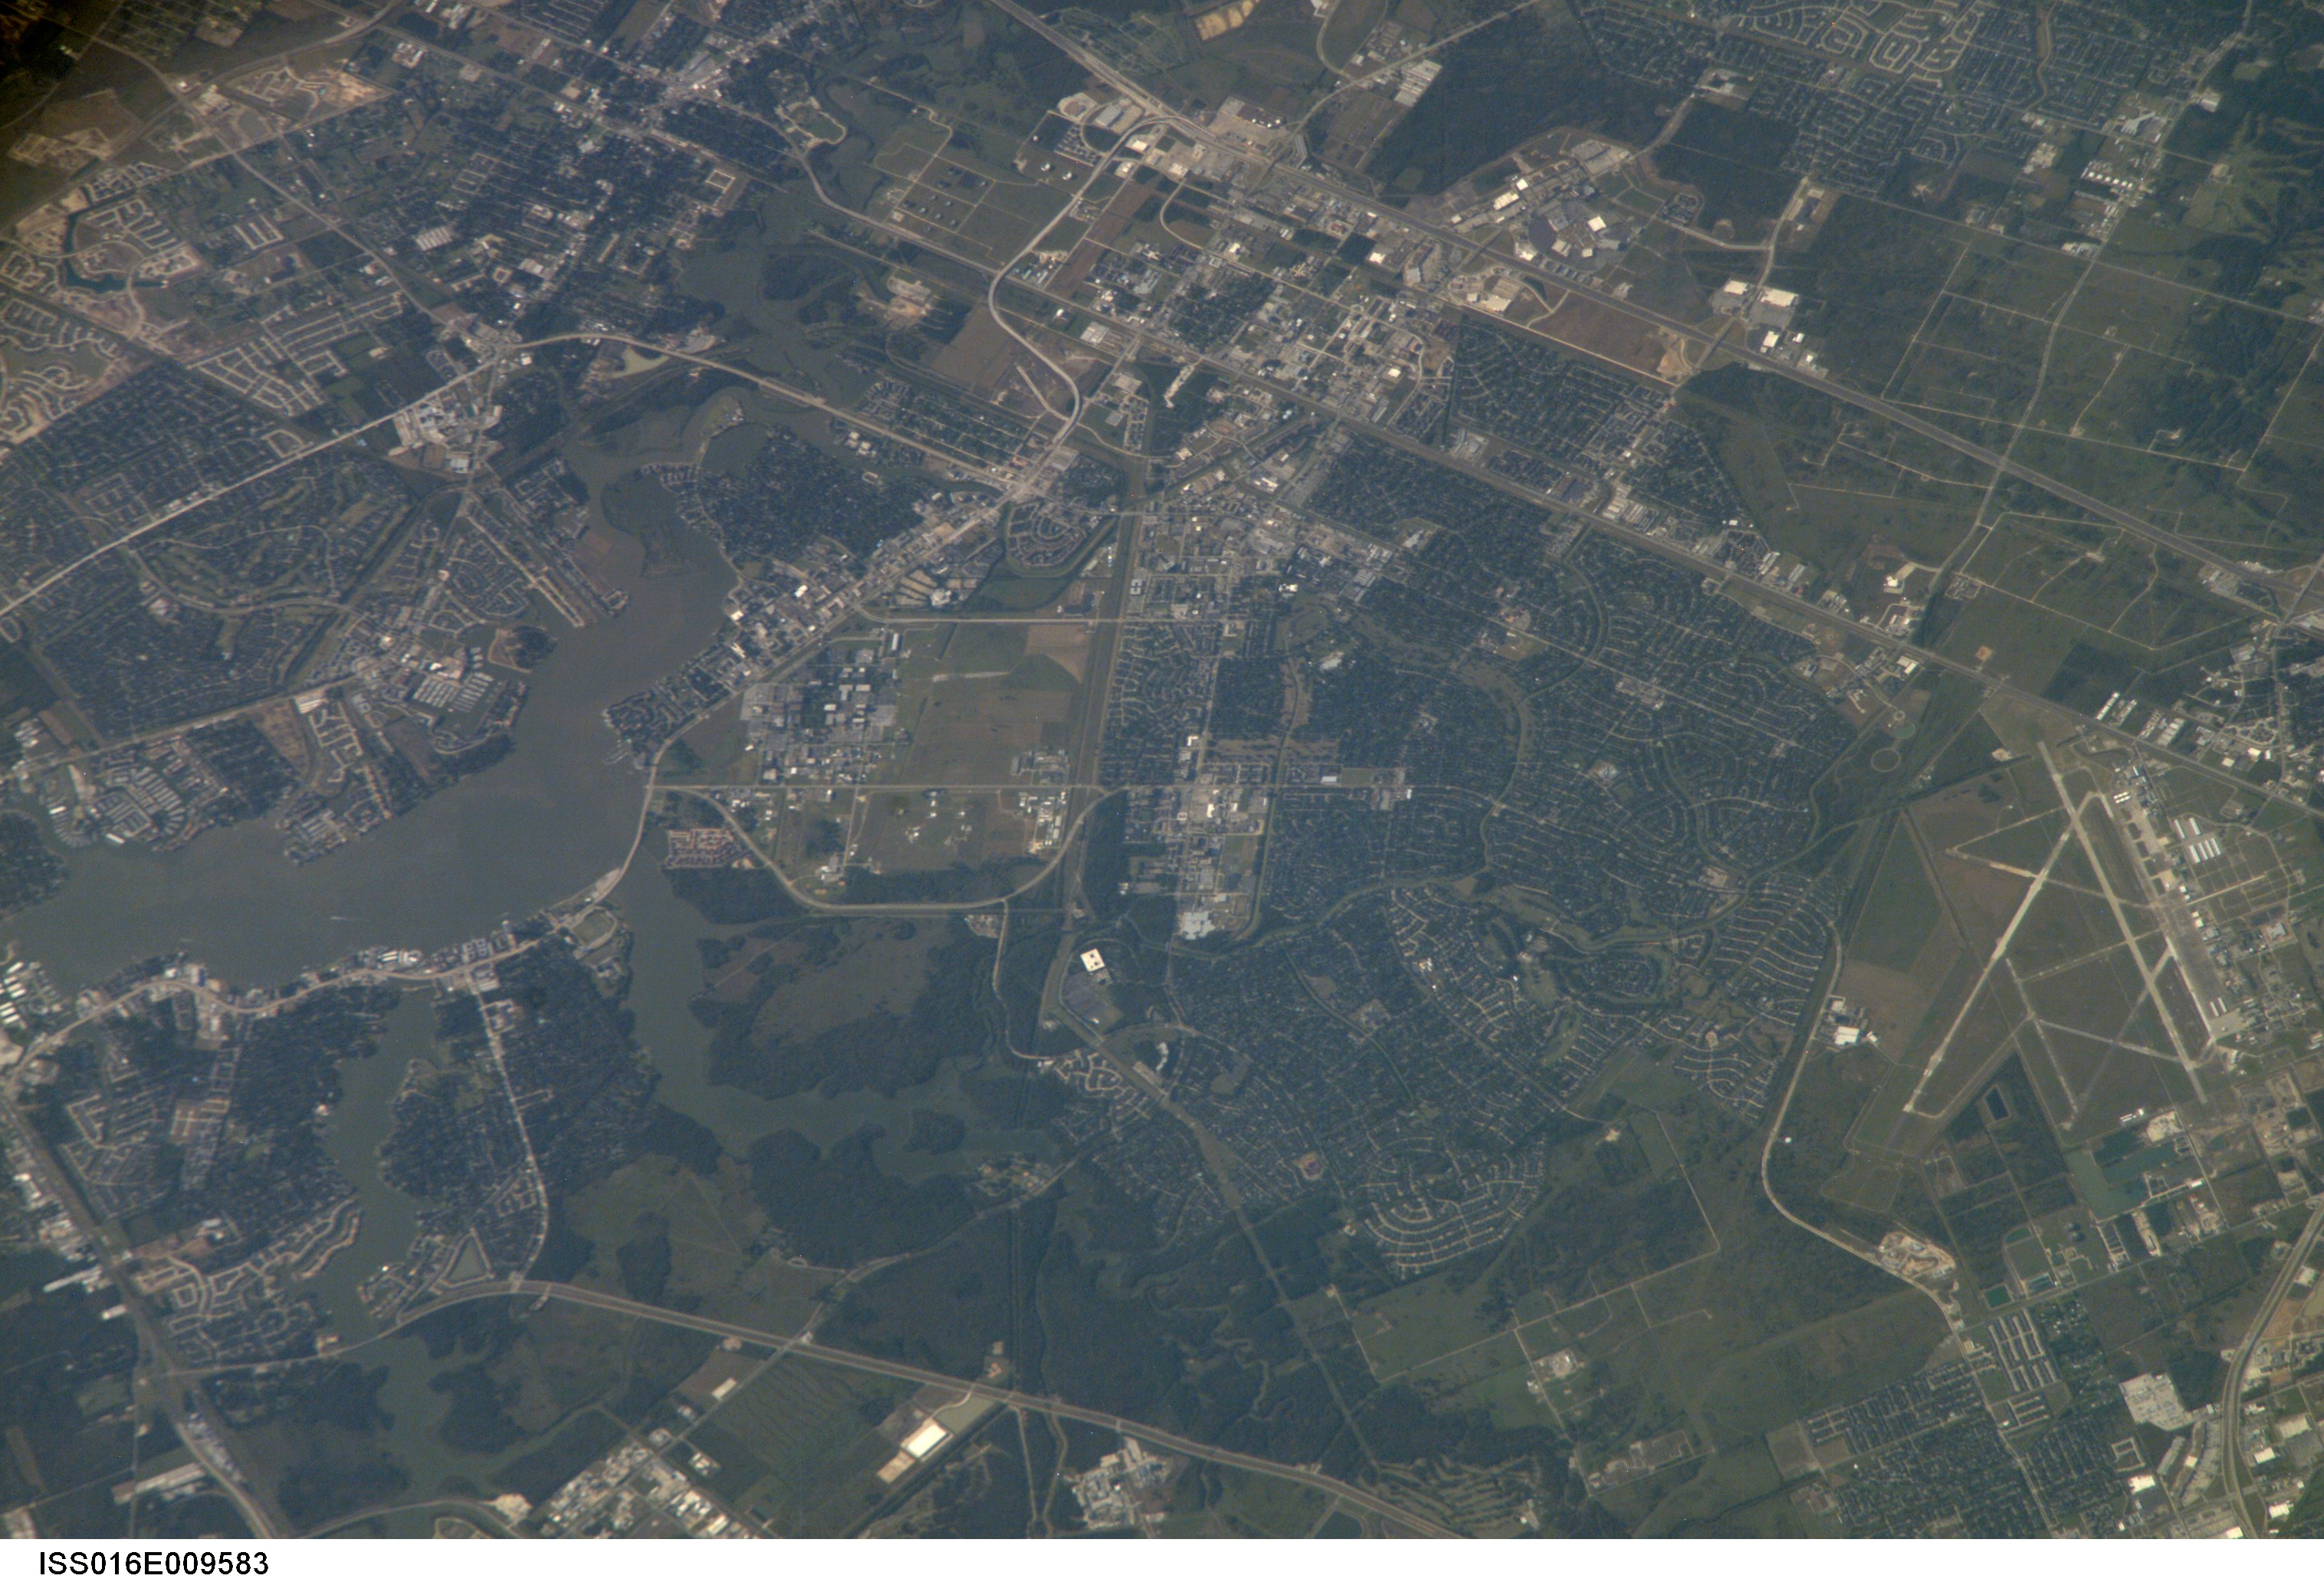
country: USA-TEXAS
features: ELLINGTON FIELD, NASA JSC
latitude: 29.6
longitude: -95.1
